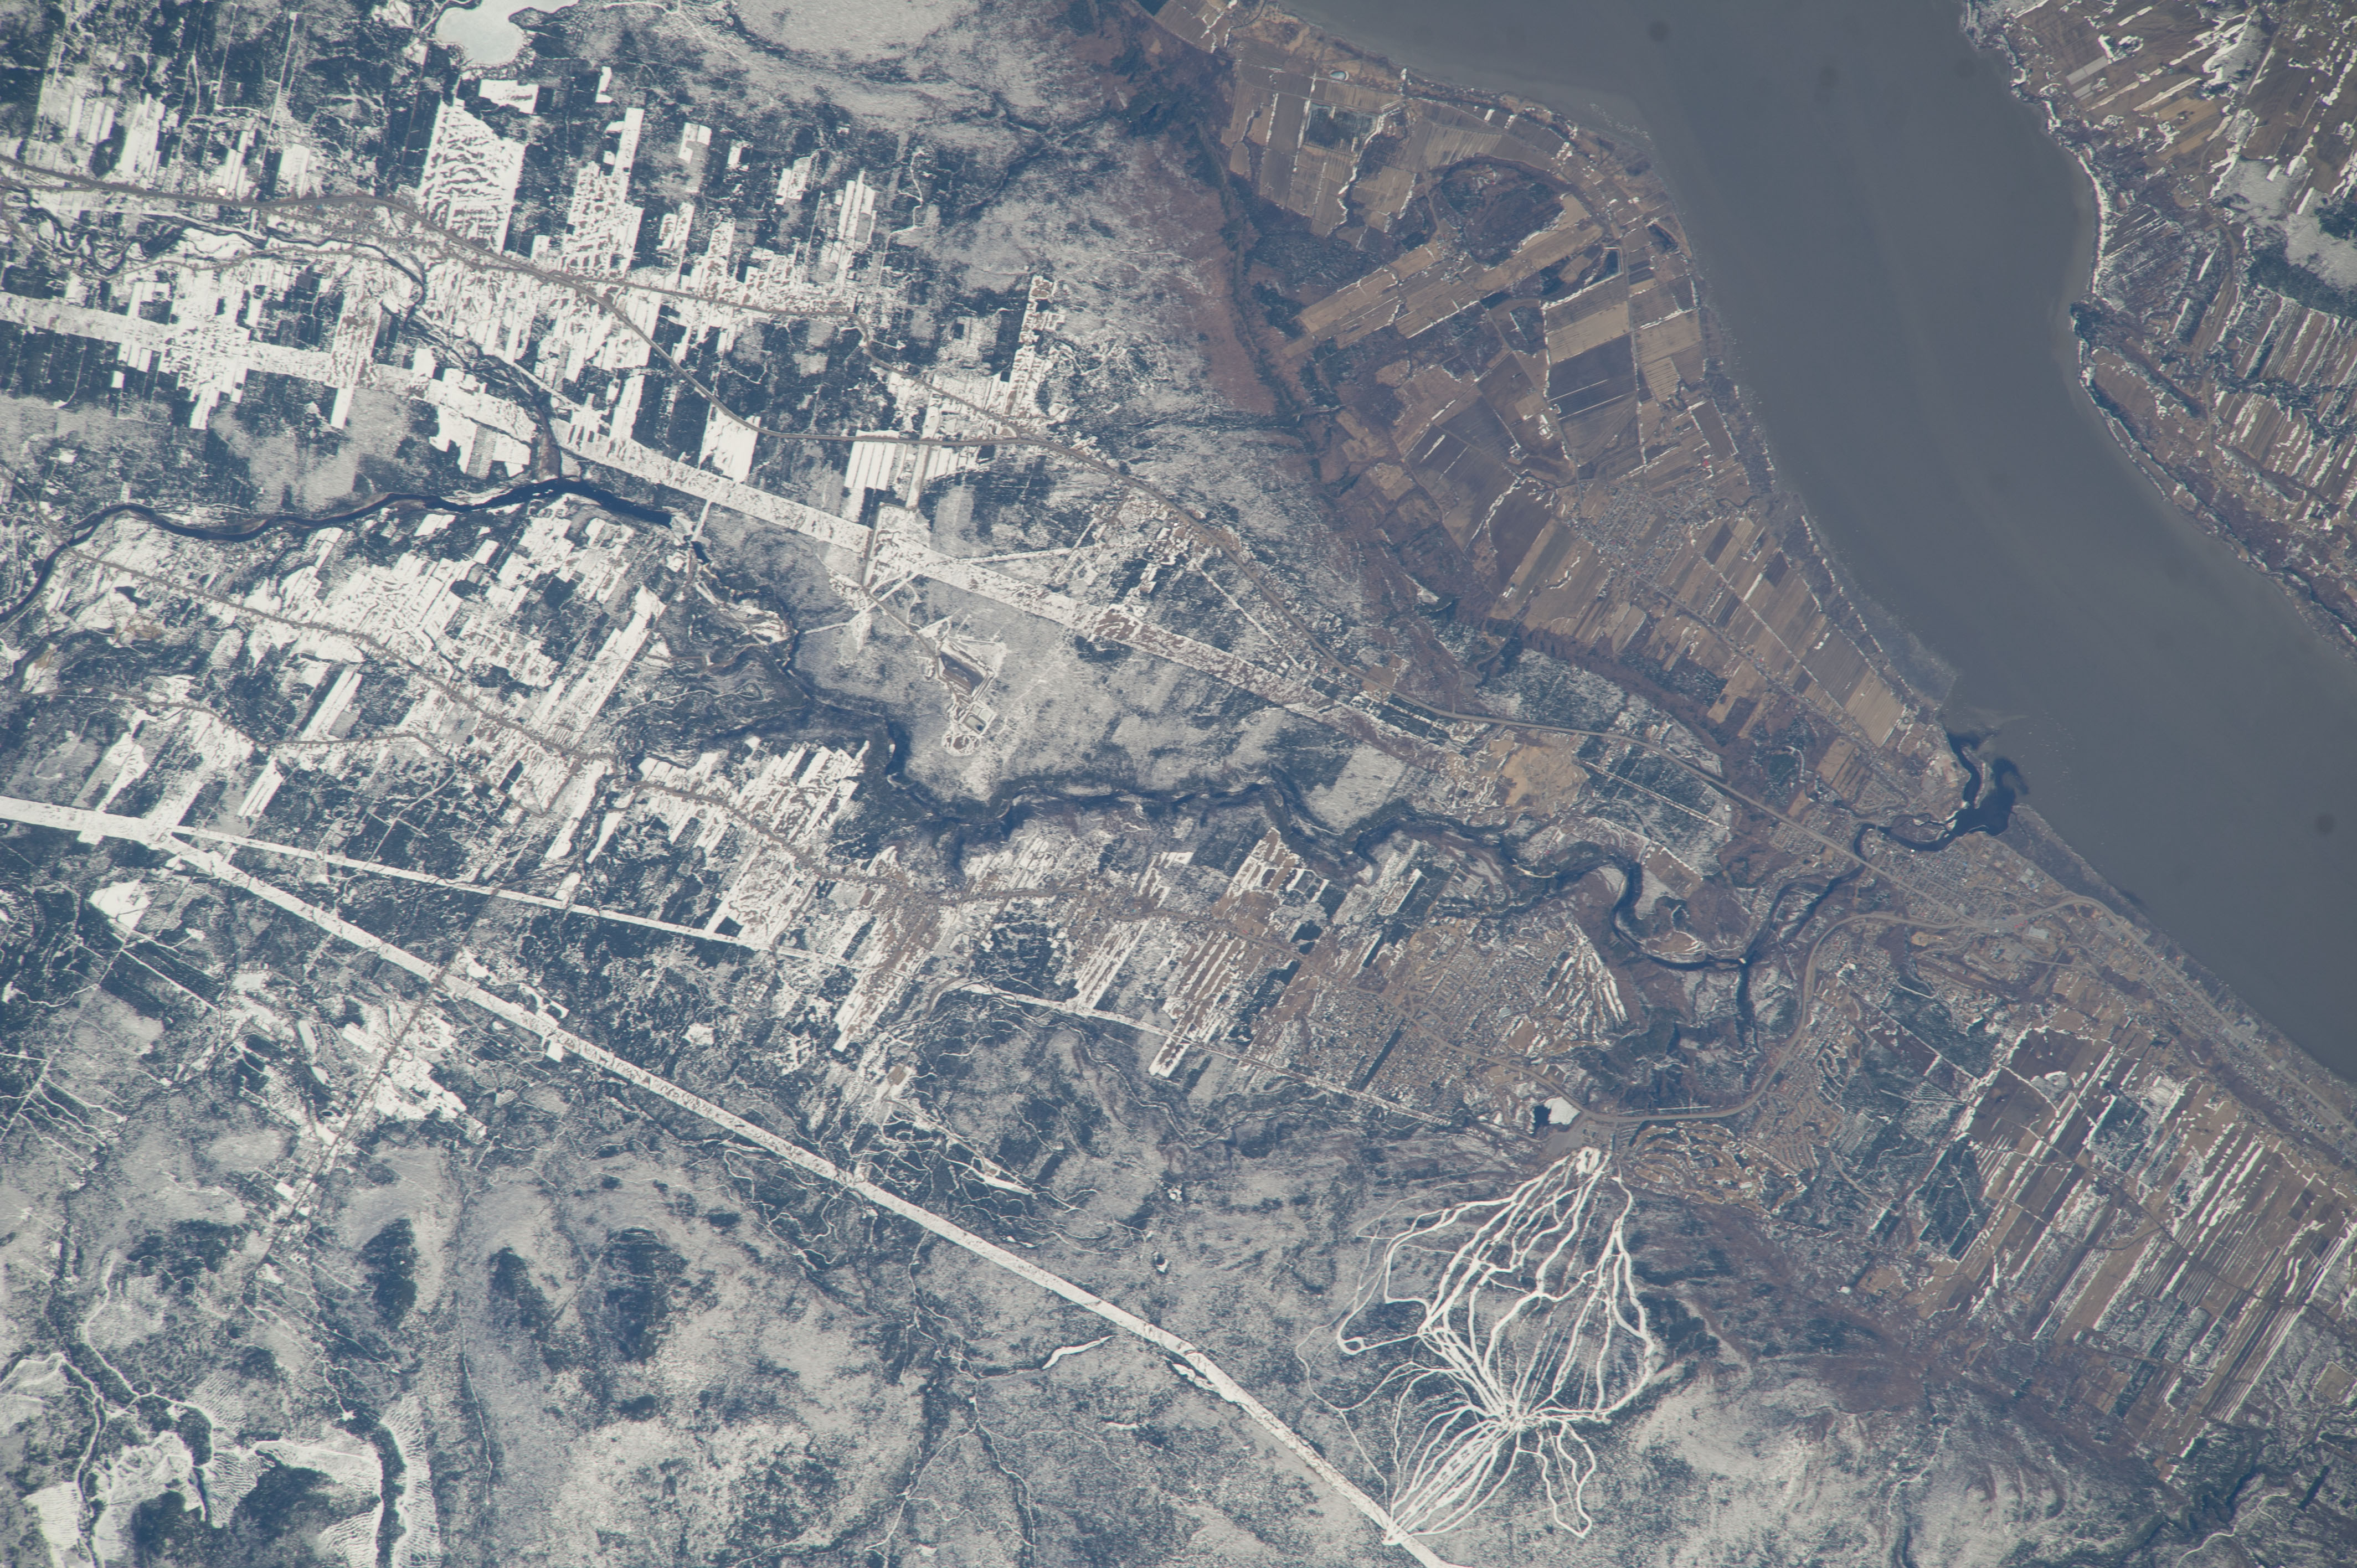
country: CANADA-Q
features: SEPT-CHUTES, ST LAWRENCE RIVER, LA MICHE, SAINT-FEREOL, CAYON SAINTE-ANNE, MONT SAINT-ANNE, SAINT-JOACHIM, BEAUPRE
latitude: 47.1
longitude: -70.9
